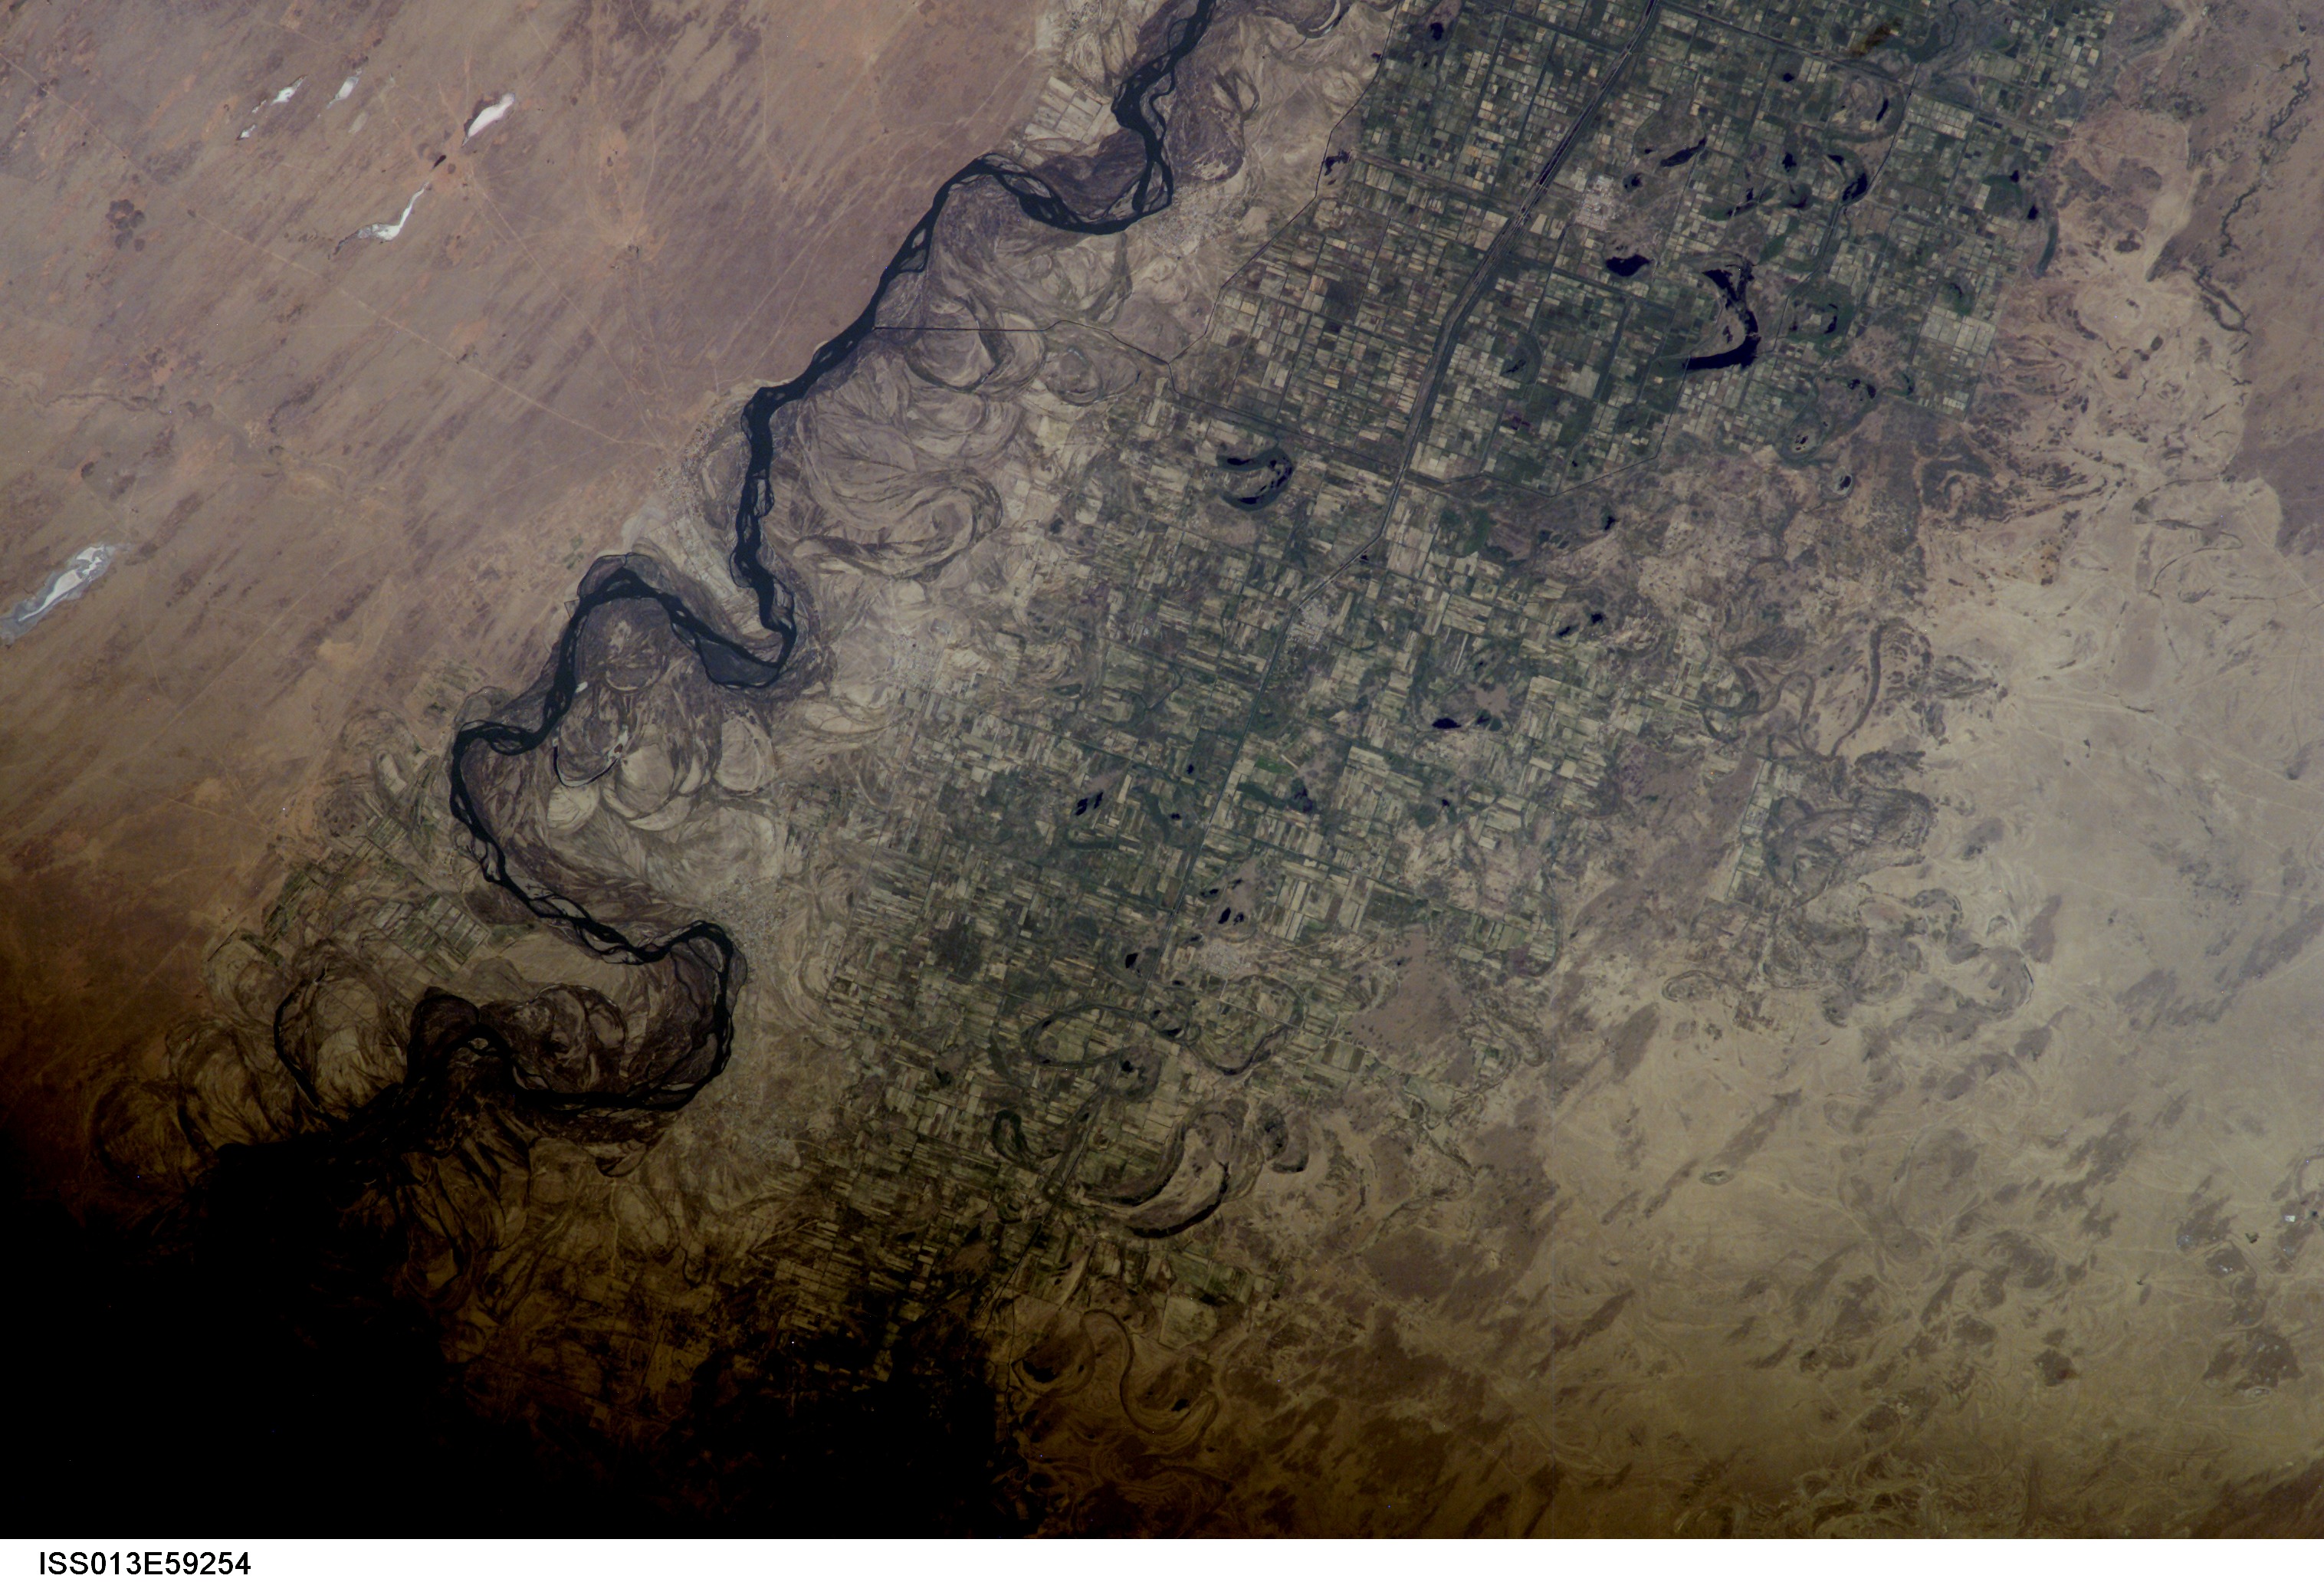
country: KAZAKHSTAN
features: SYRDAR'YA R., AGR., DUNES
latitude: 42.0
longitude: 68.0
